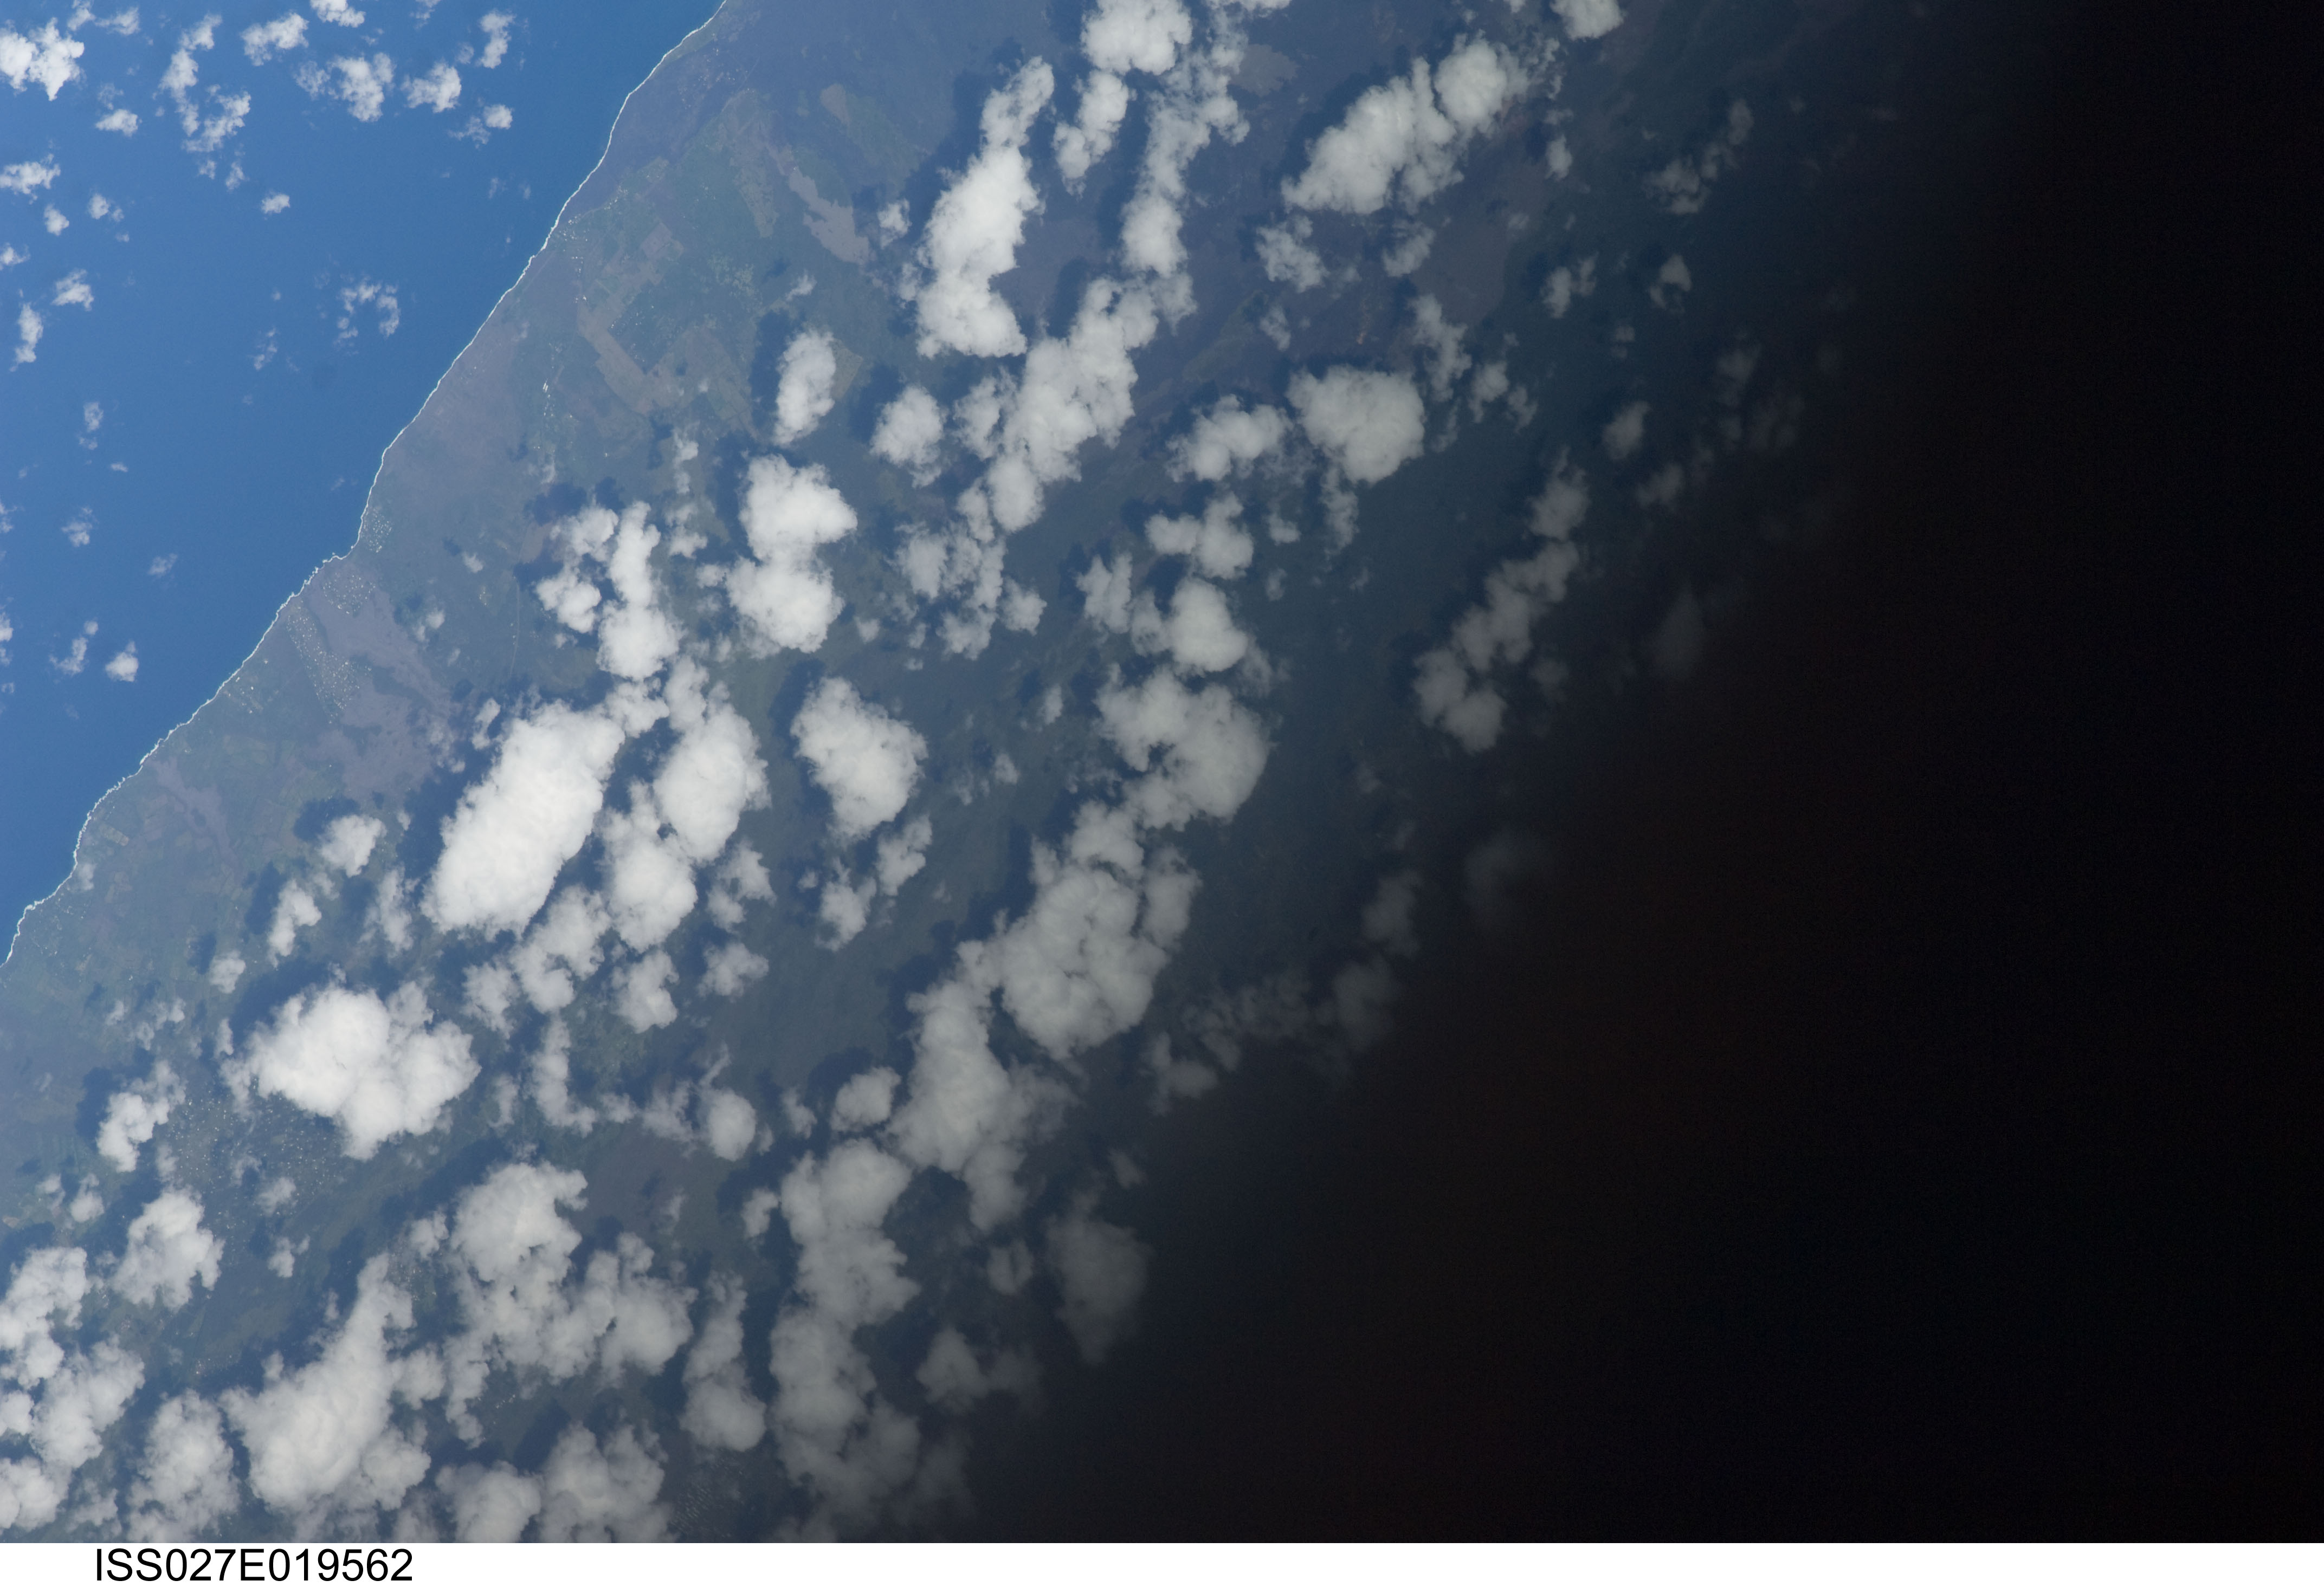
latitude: 19.4
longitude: -155.0
